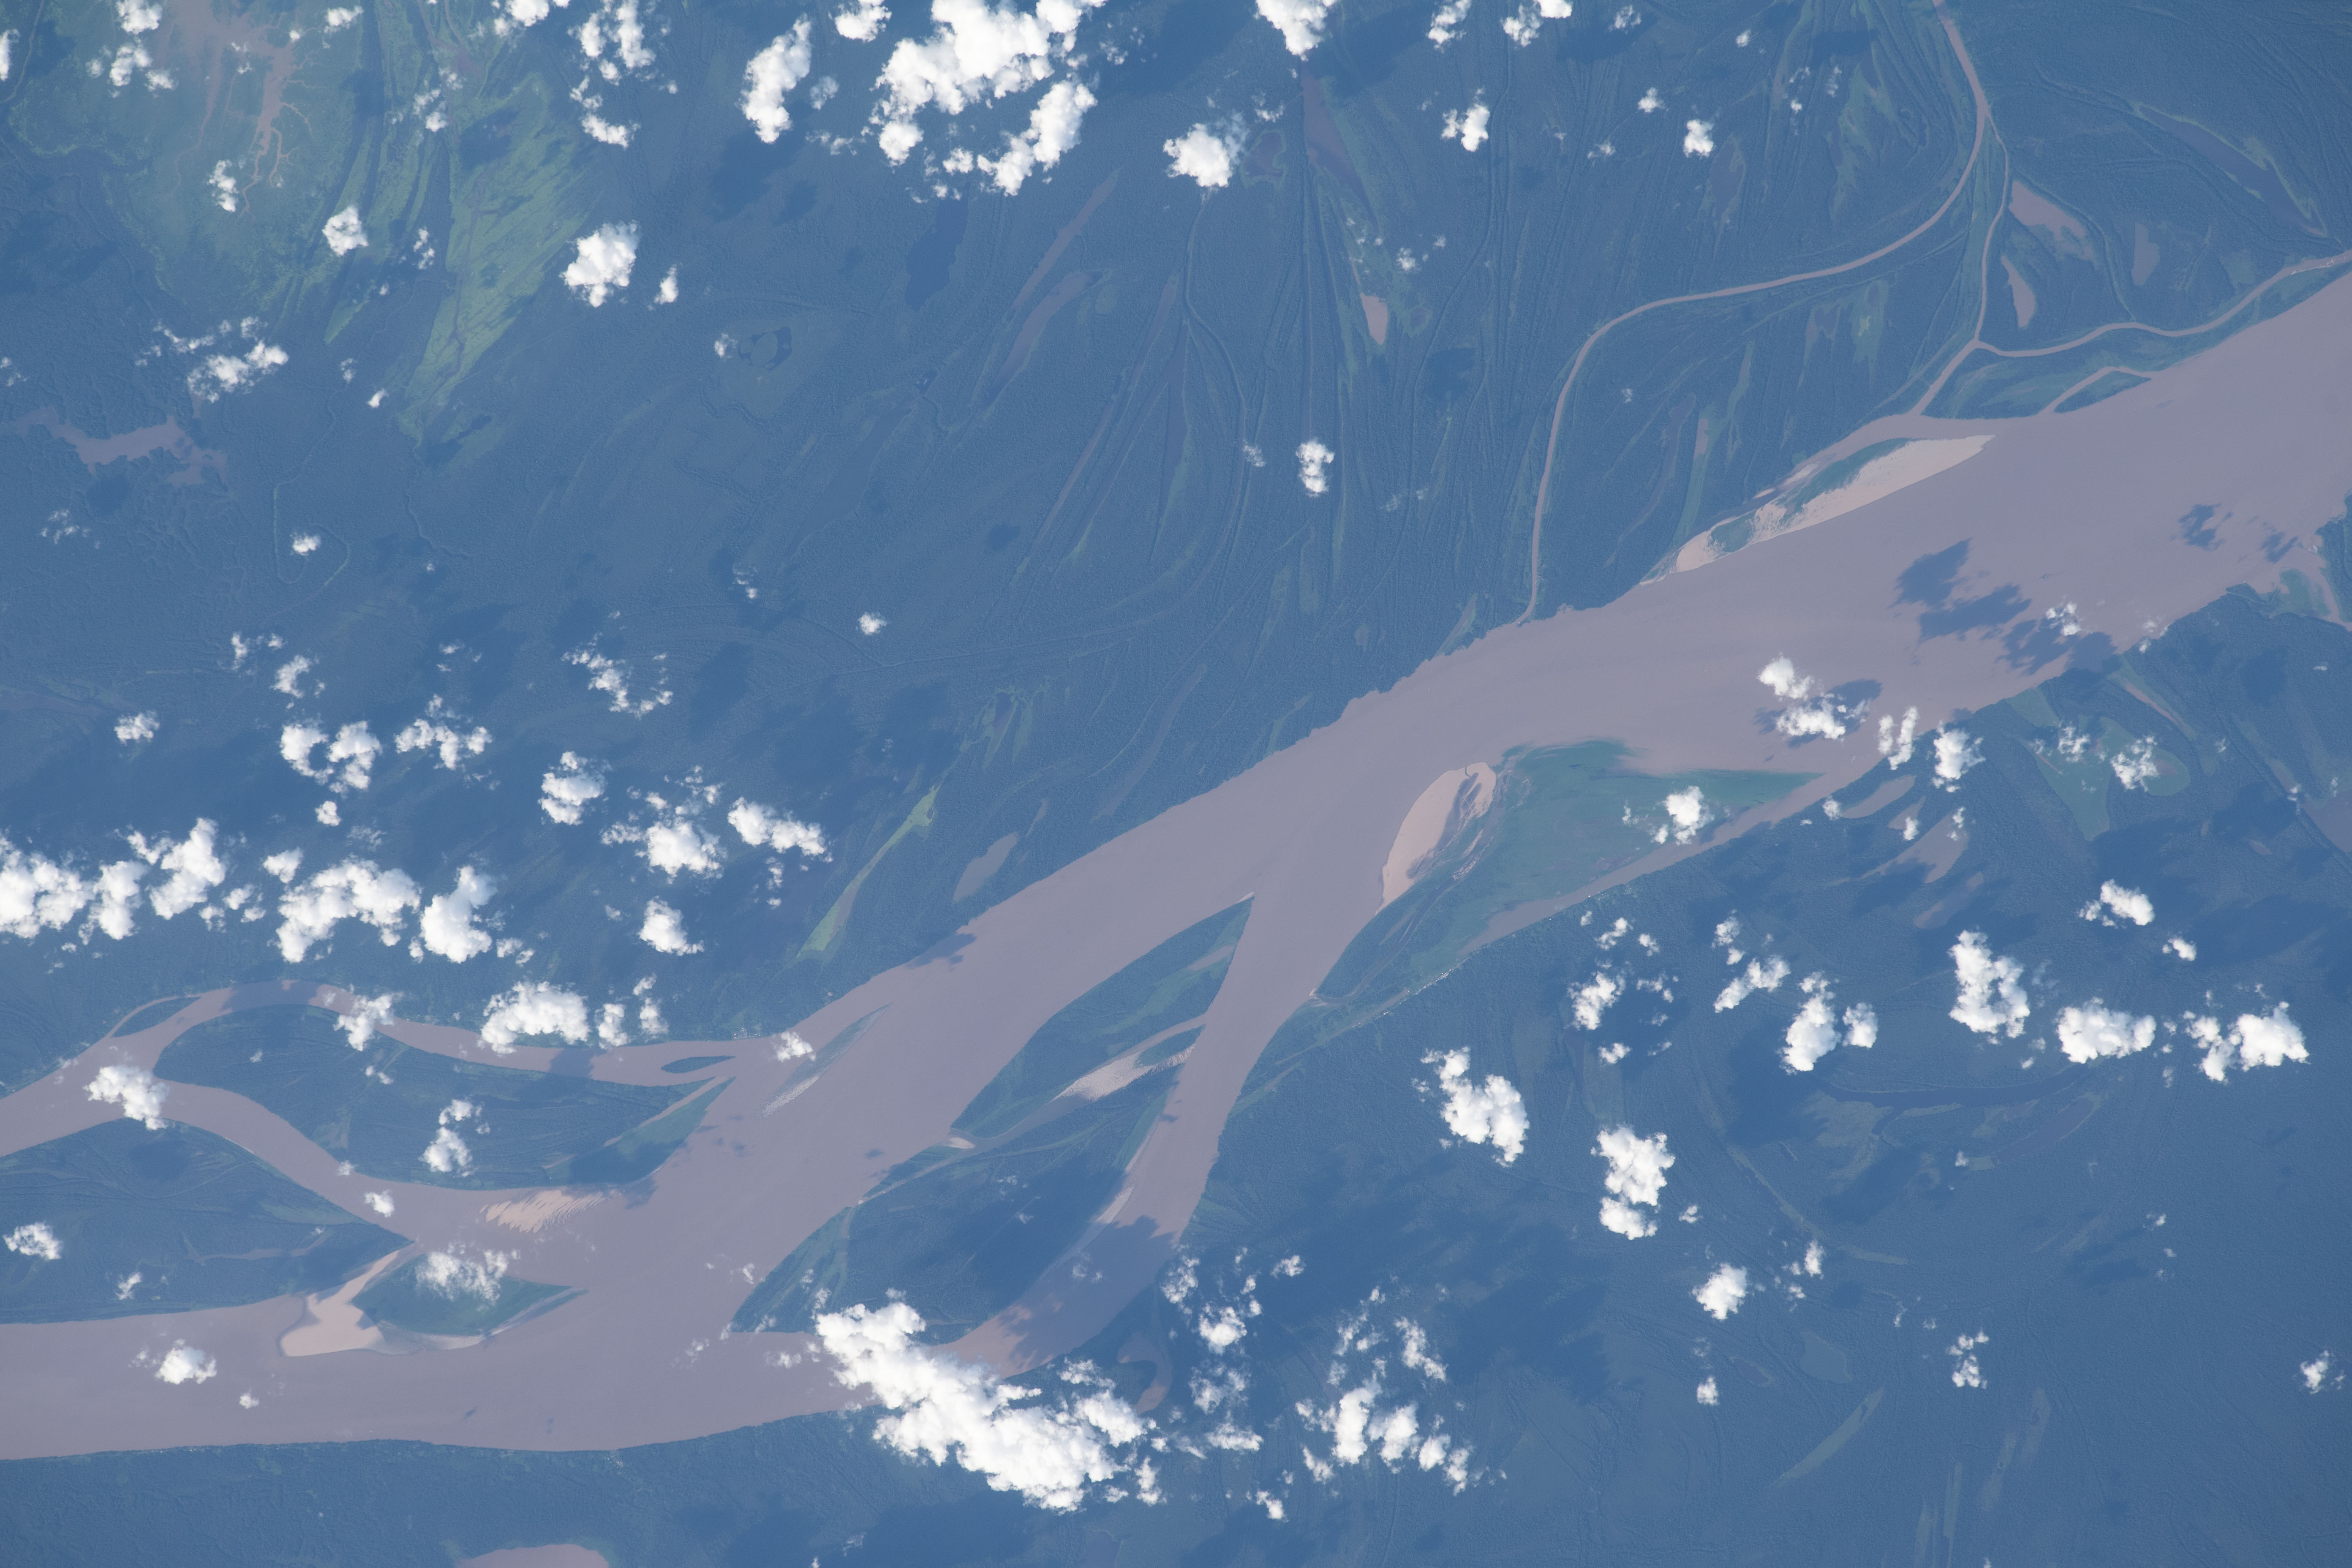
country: BRAZIL
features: AMAZON RIVER
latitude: -3.8
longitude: -62.5
